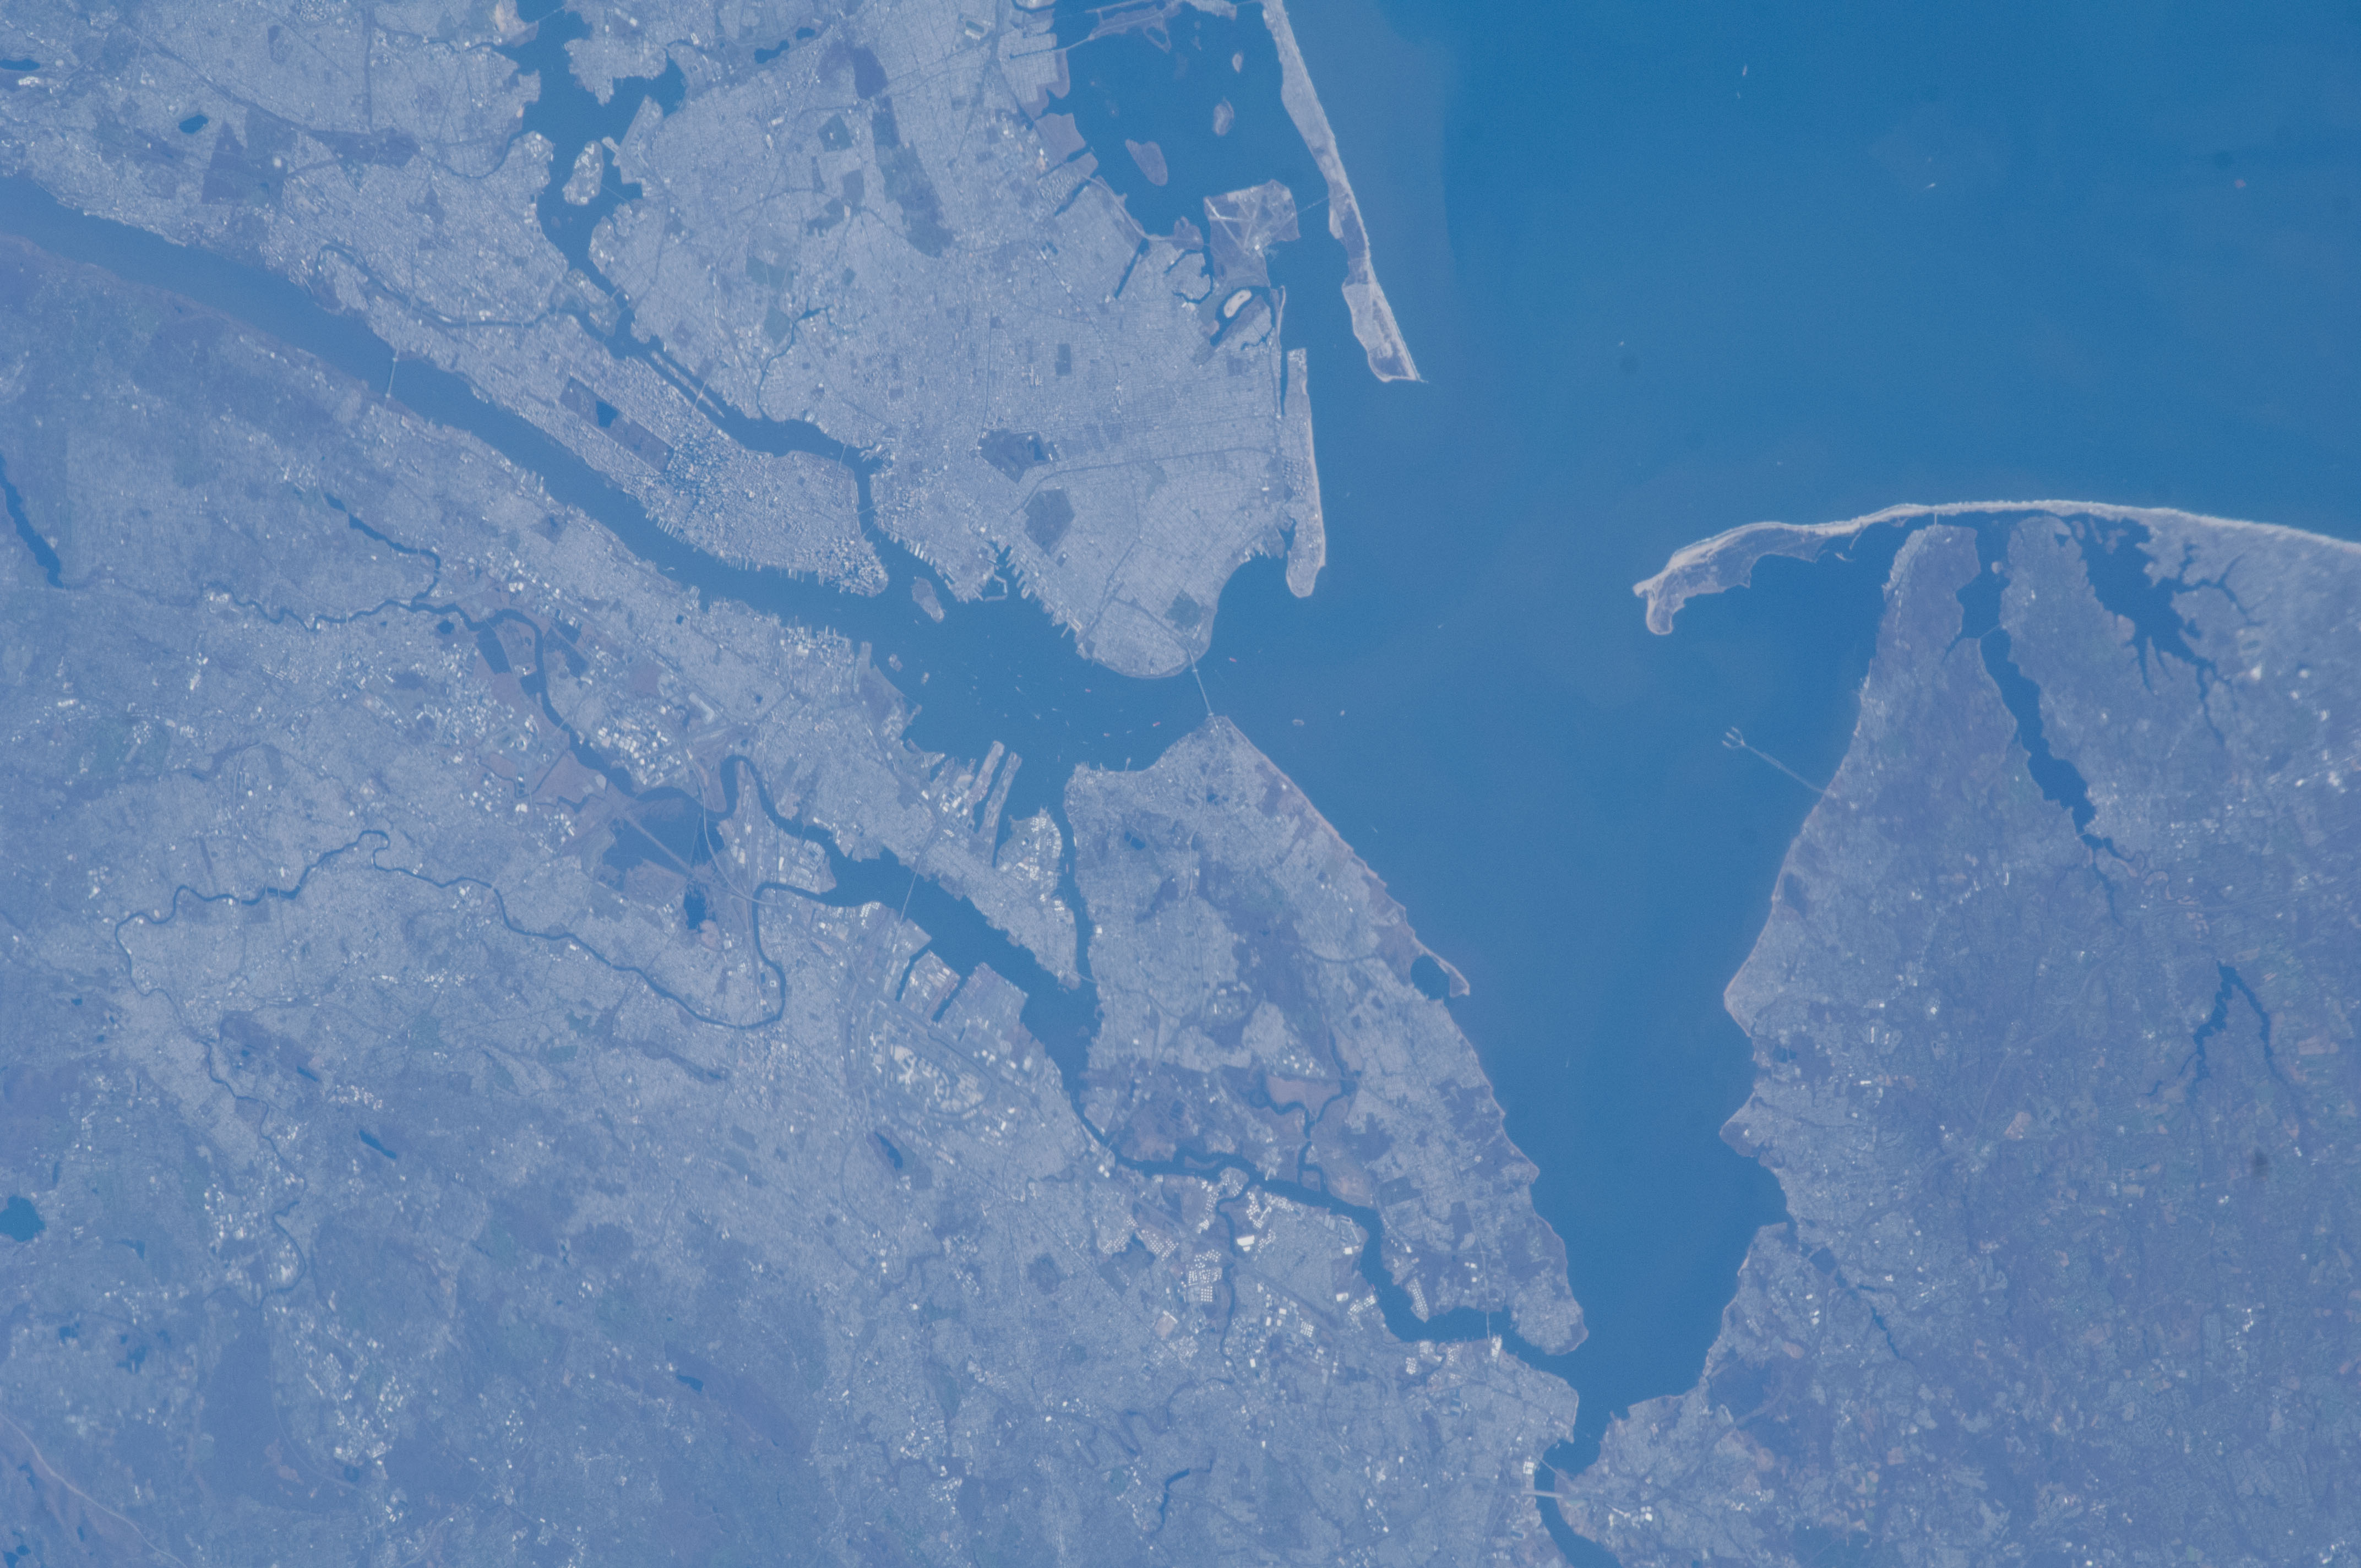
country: USA-NEW JERSEY
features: NEW YORK CITY, STATEN I., LOWER BAY, MANHATTAN
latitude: 40.6
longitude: -74.1
